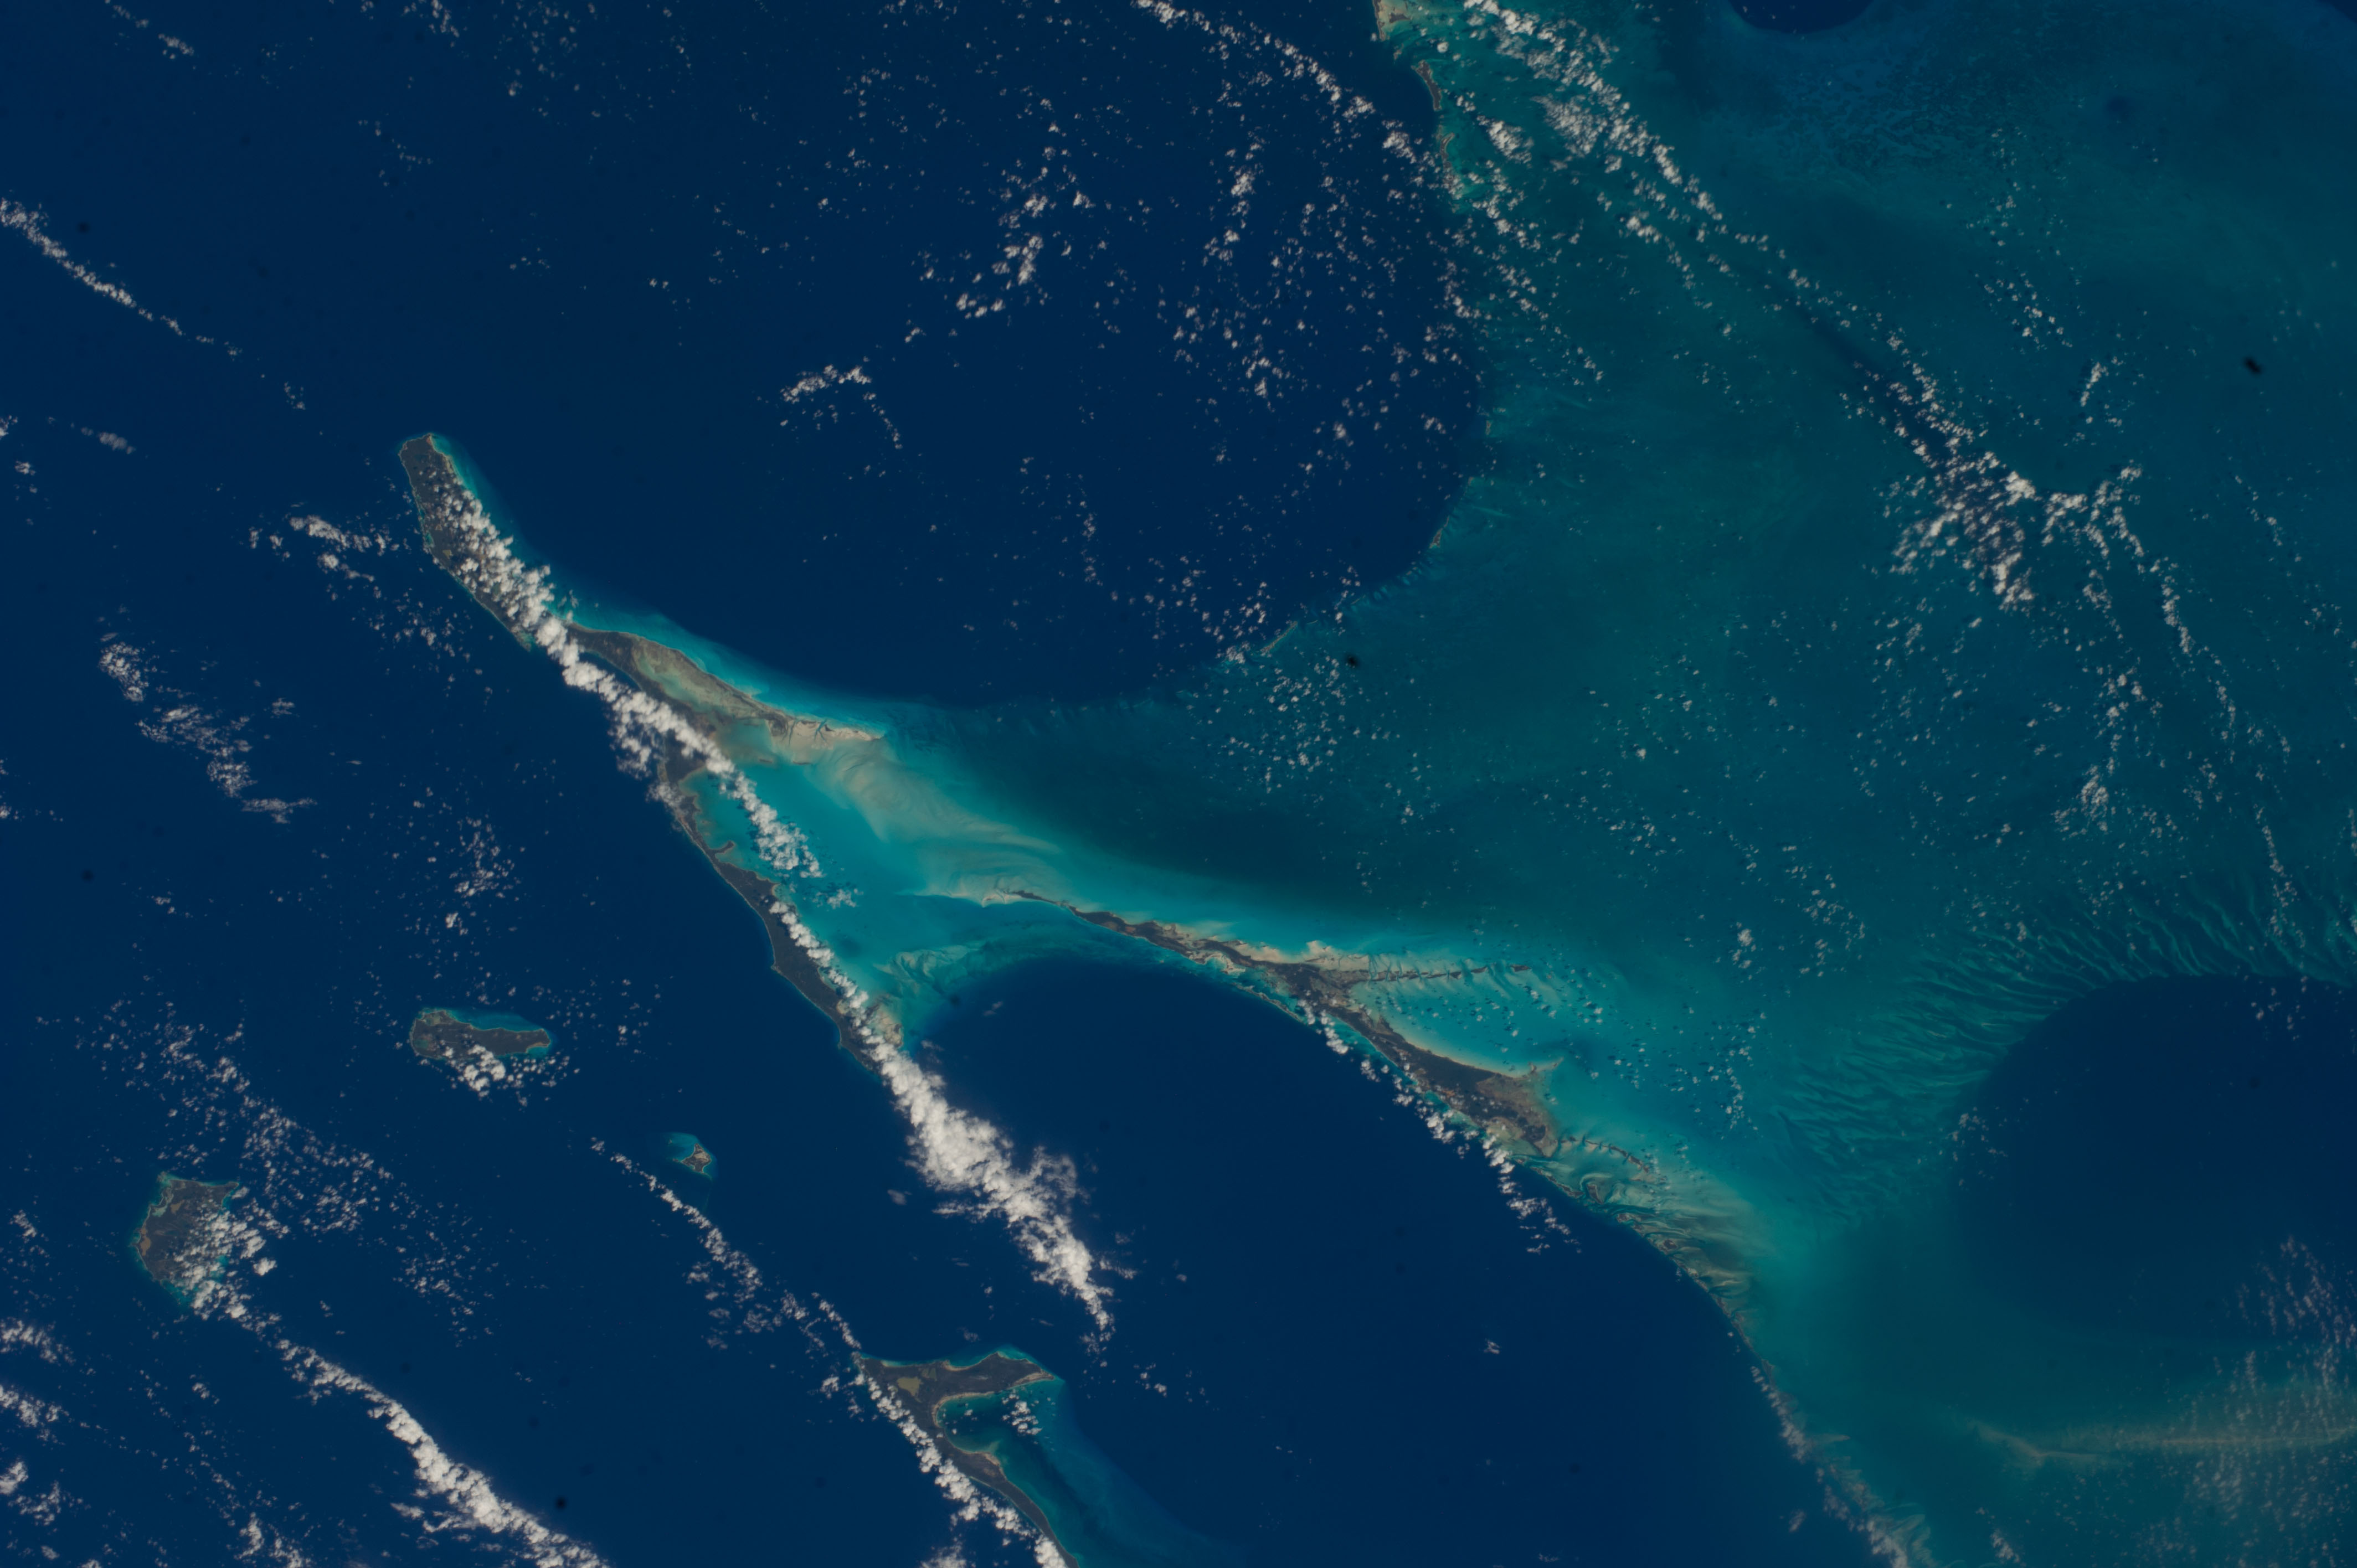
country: BAHAMAS
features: ISLANDS, LONG ISLAND, GEORGE TOWN, WILLIAM'S TOWN
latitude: 23.2
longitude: -75.5
